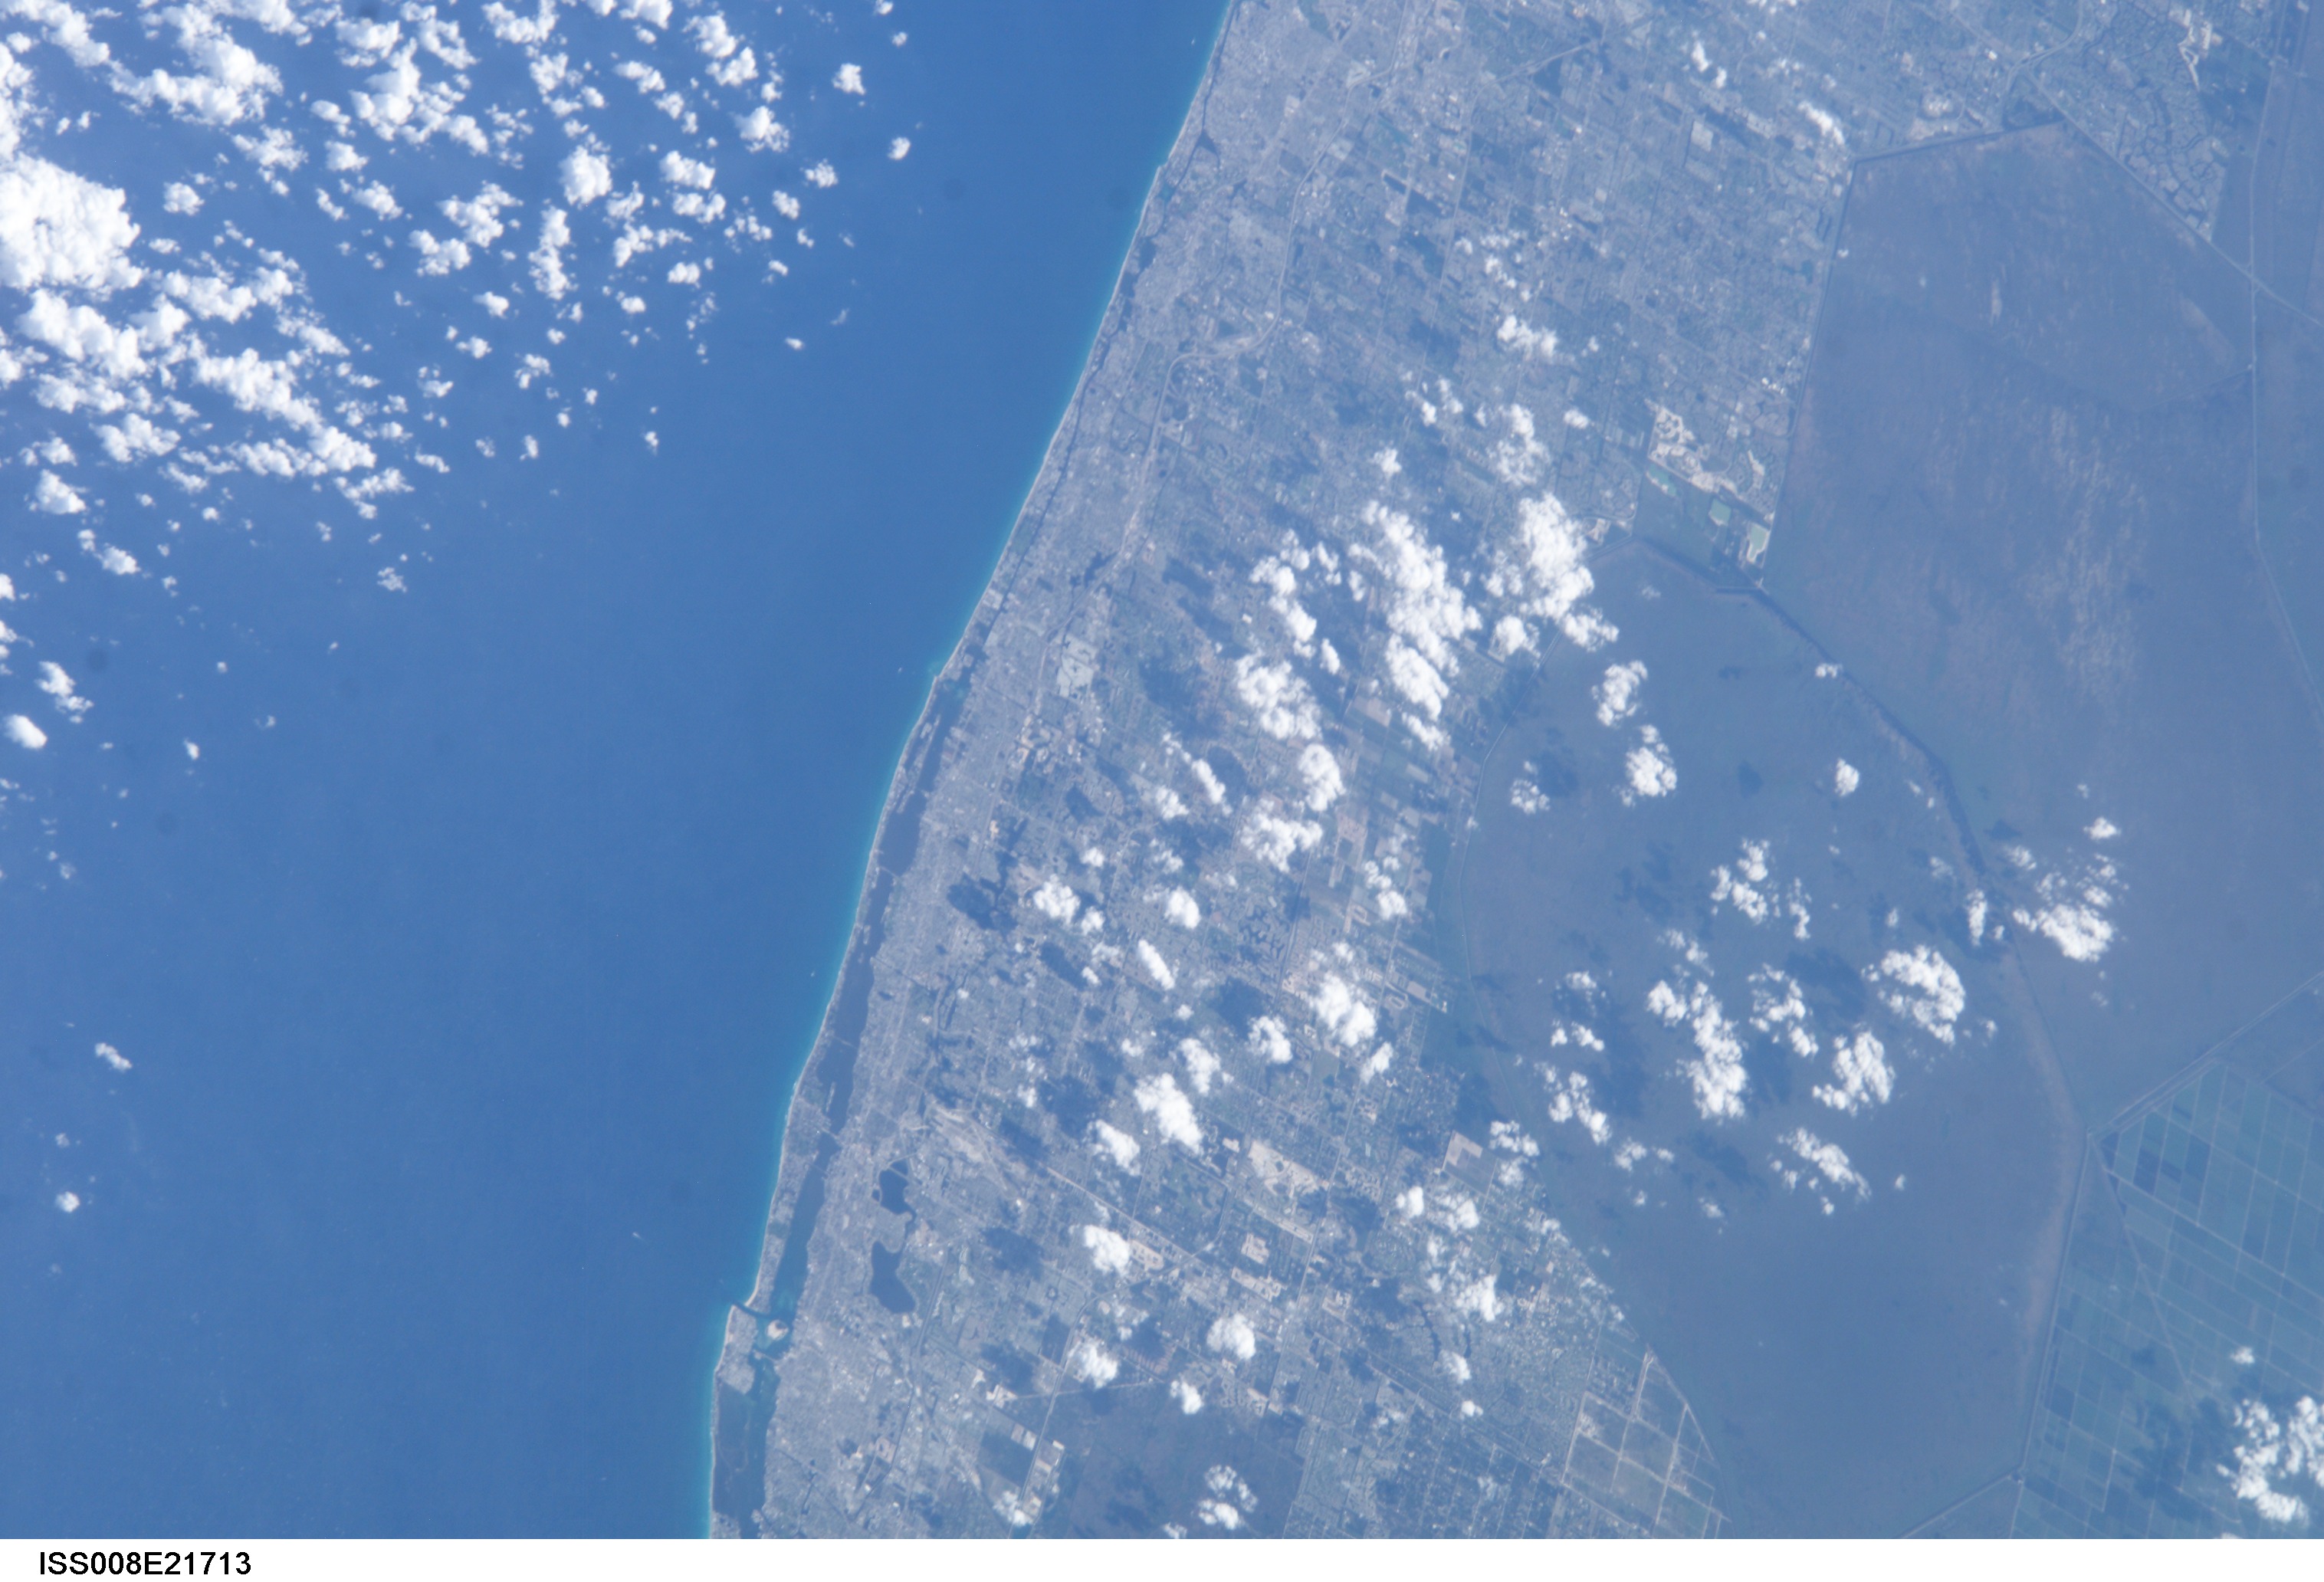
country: USA-FLORIDA
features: WEST PALM BEACH, EVERGLADES
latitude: 26.5
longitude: -80.0
